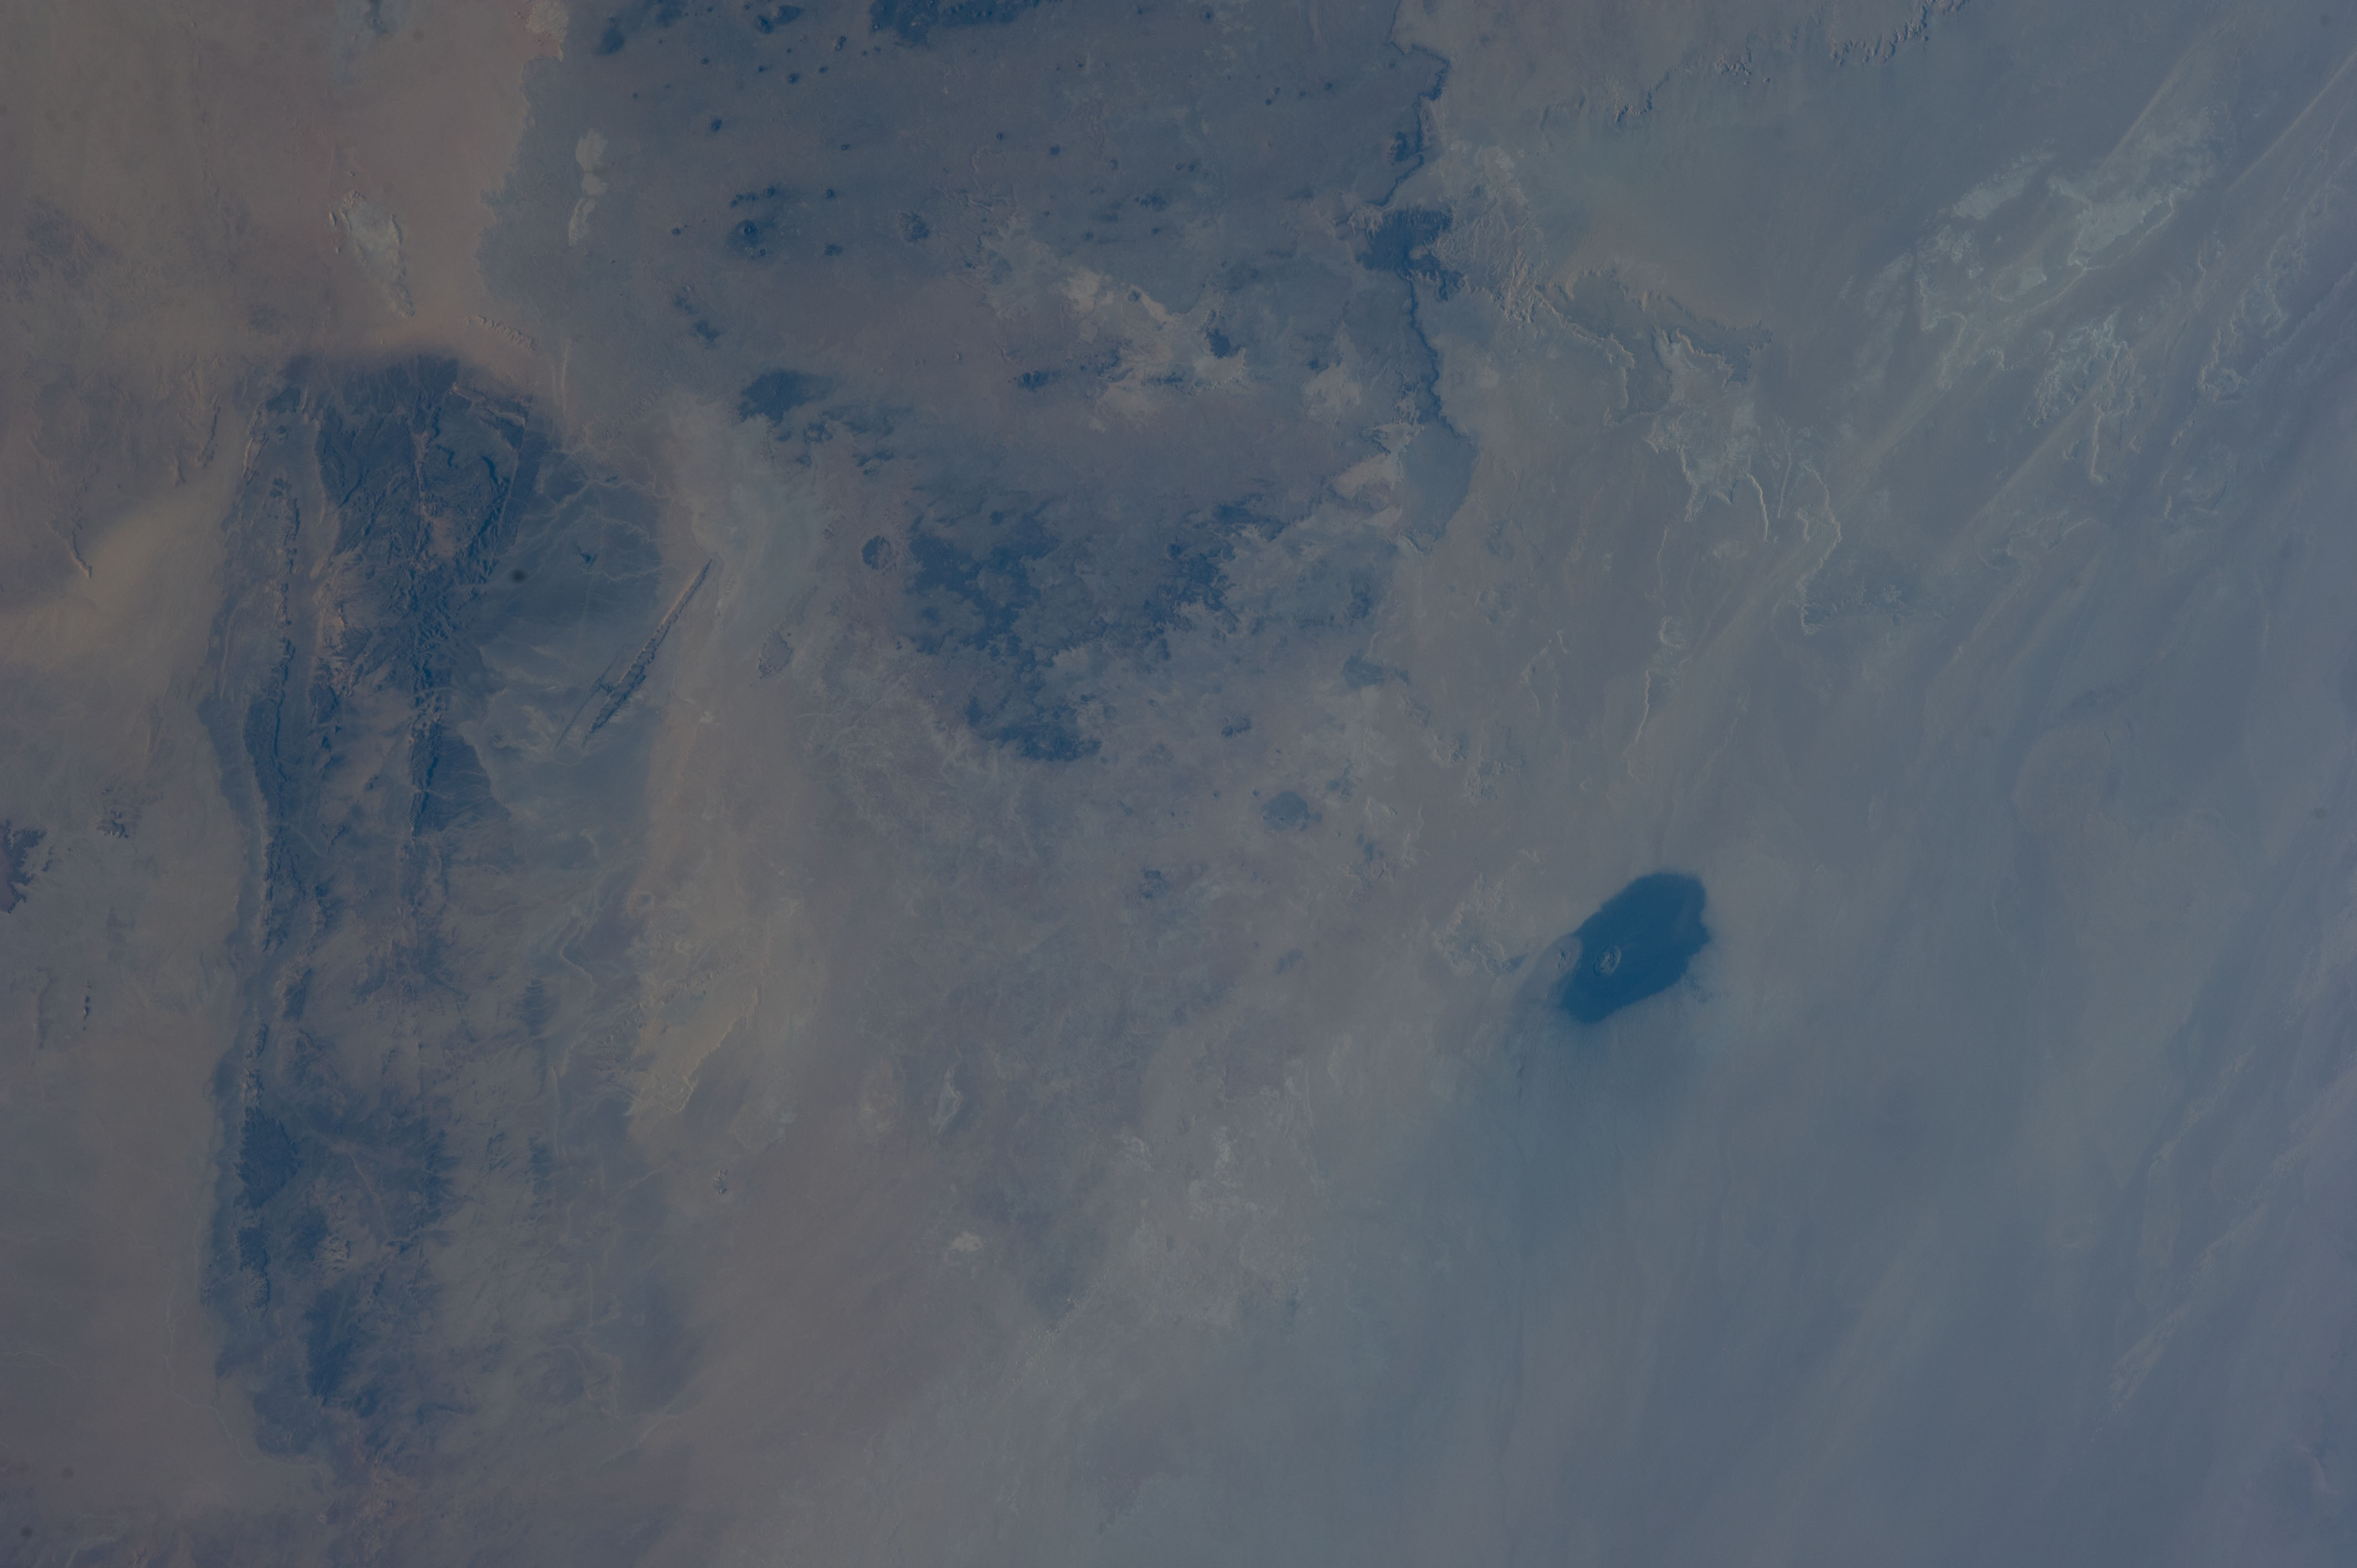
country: LIBYA
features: WAW AN NAMUS, DESERT, MOUNTAIN, FARMLAND
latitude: 25.2
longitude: 17.5
